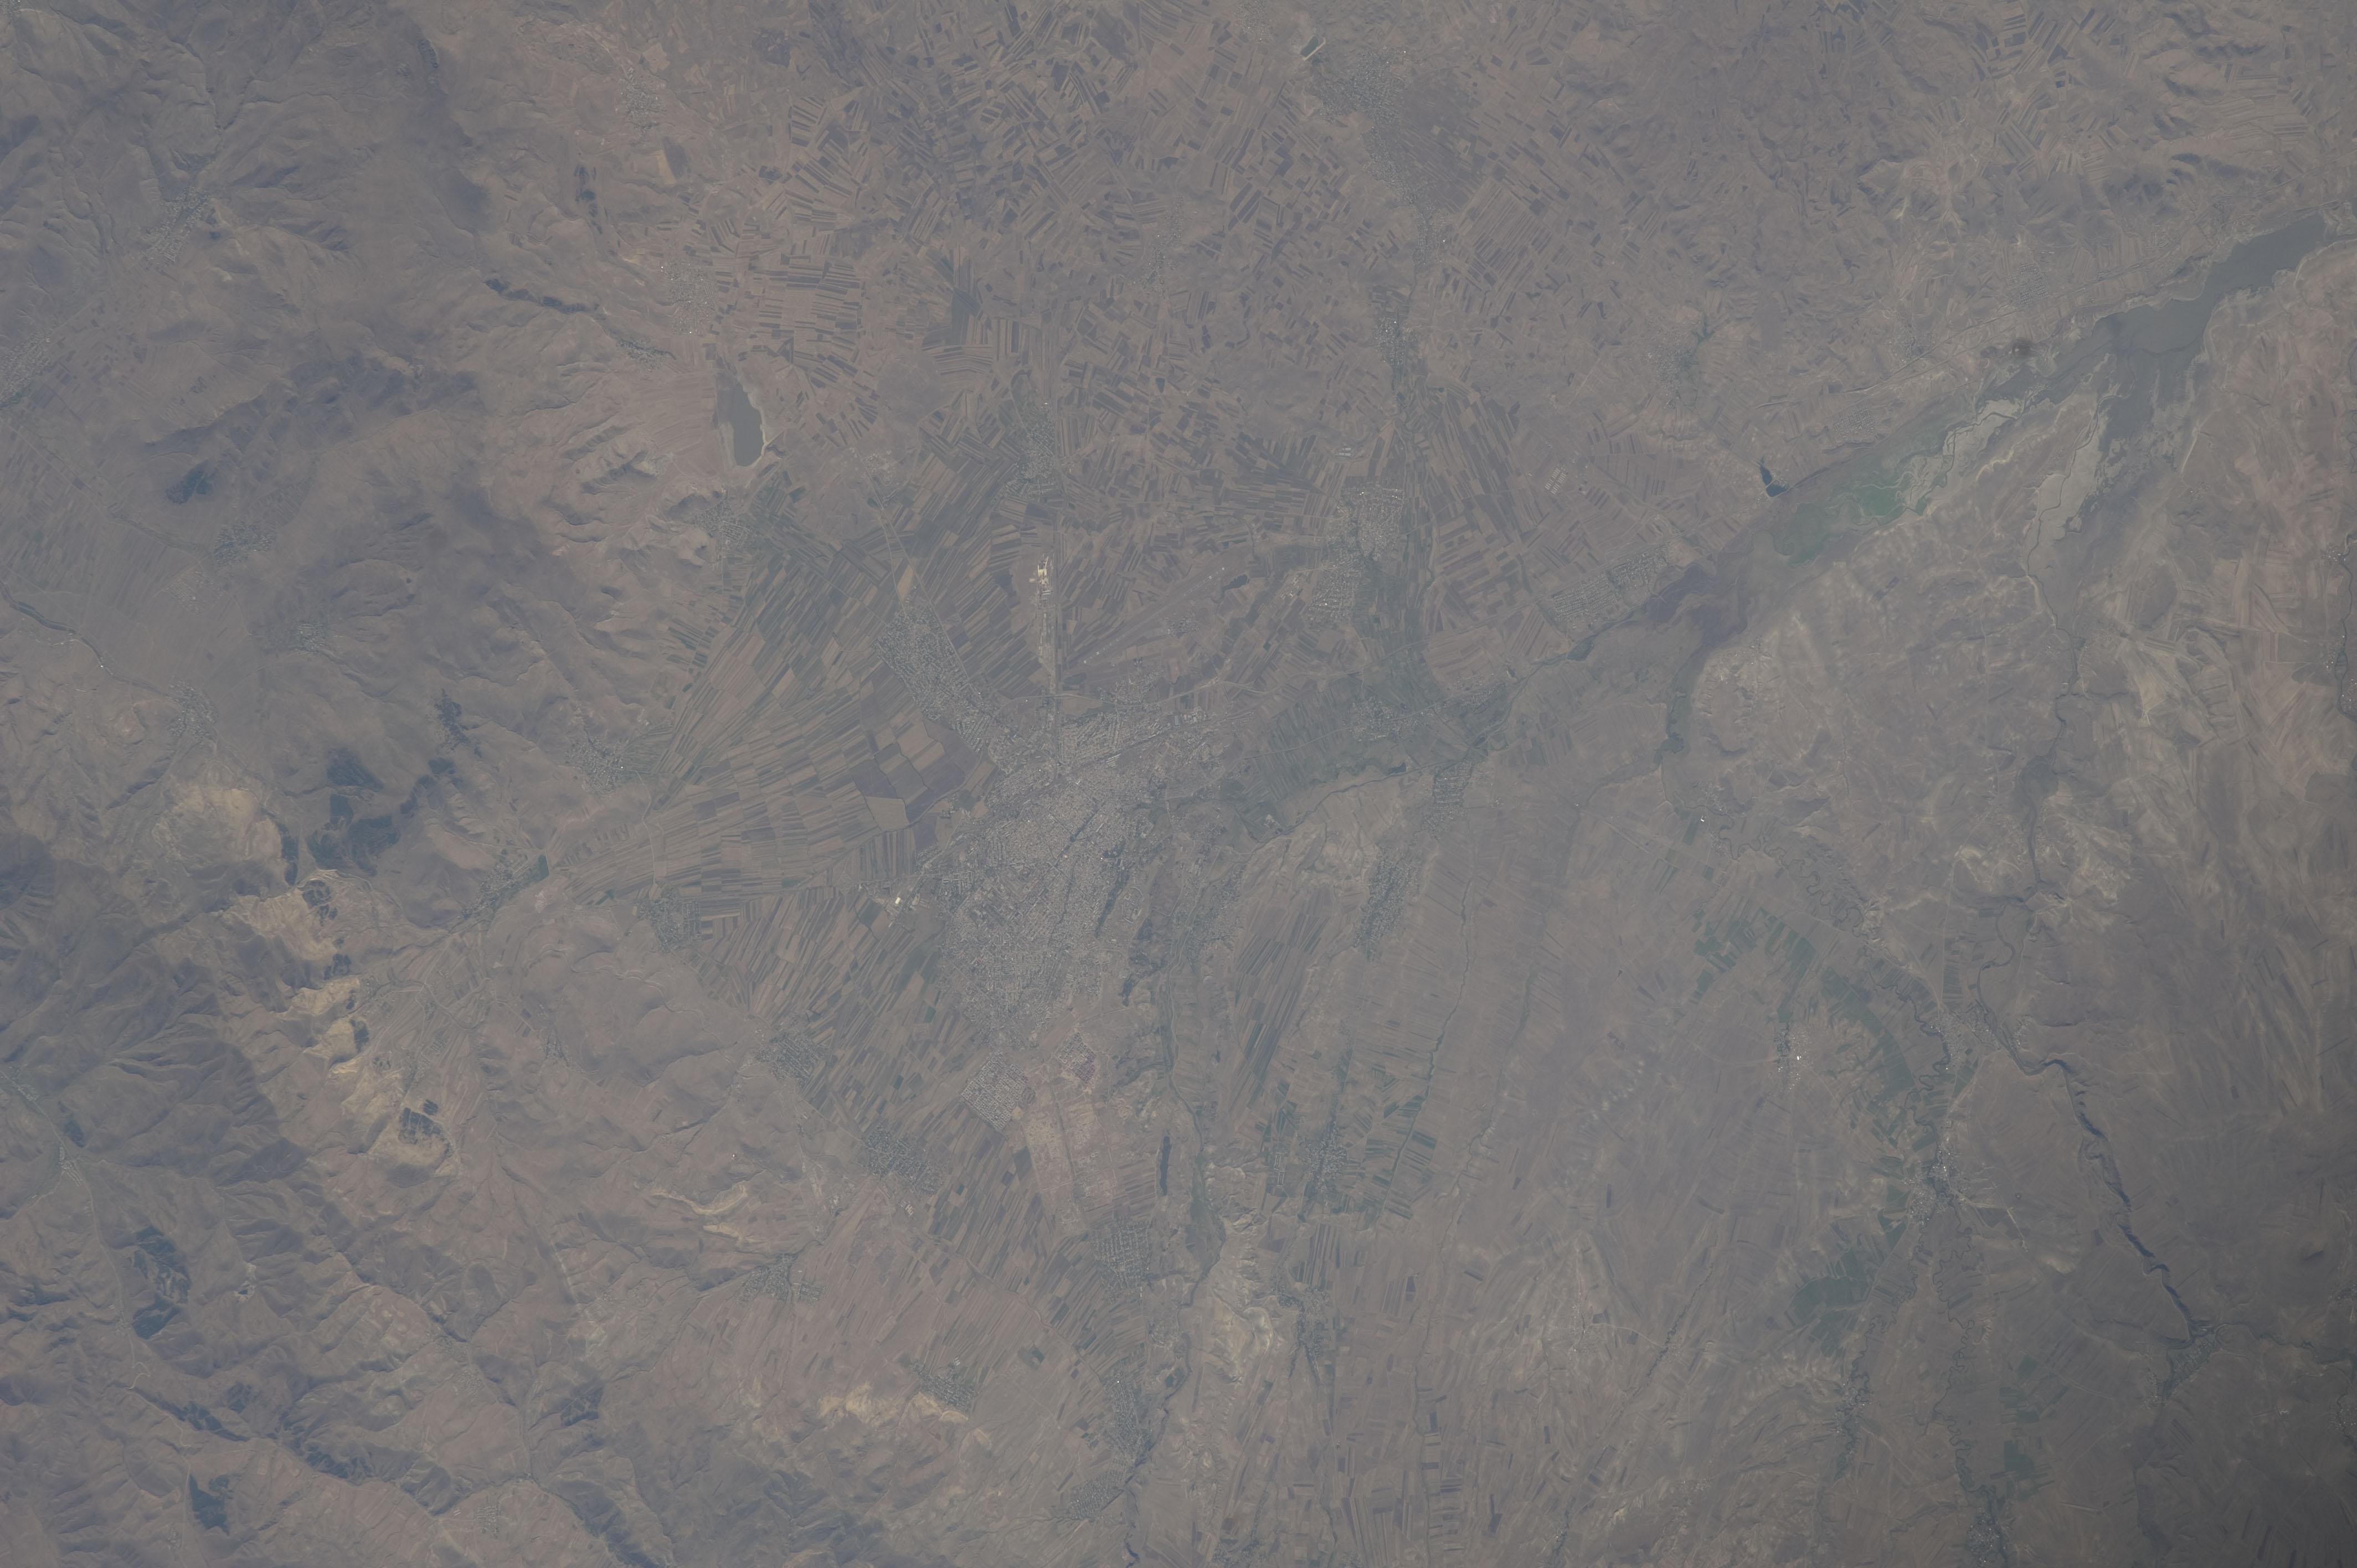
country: TURKEY
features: GYUMRI, AGR., ARPACAY RES., AIRPORT
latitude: 40.7
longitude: 43.7
